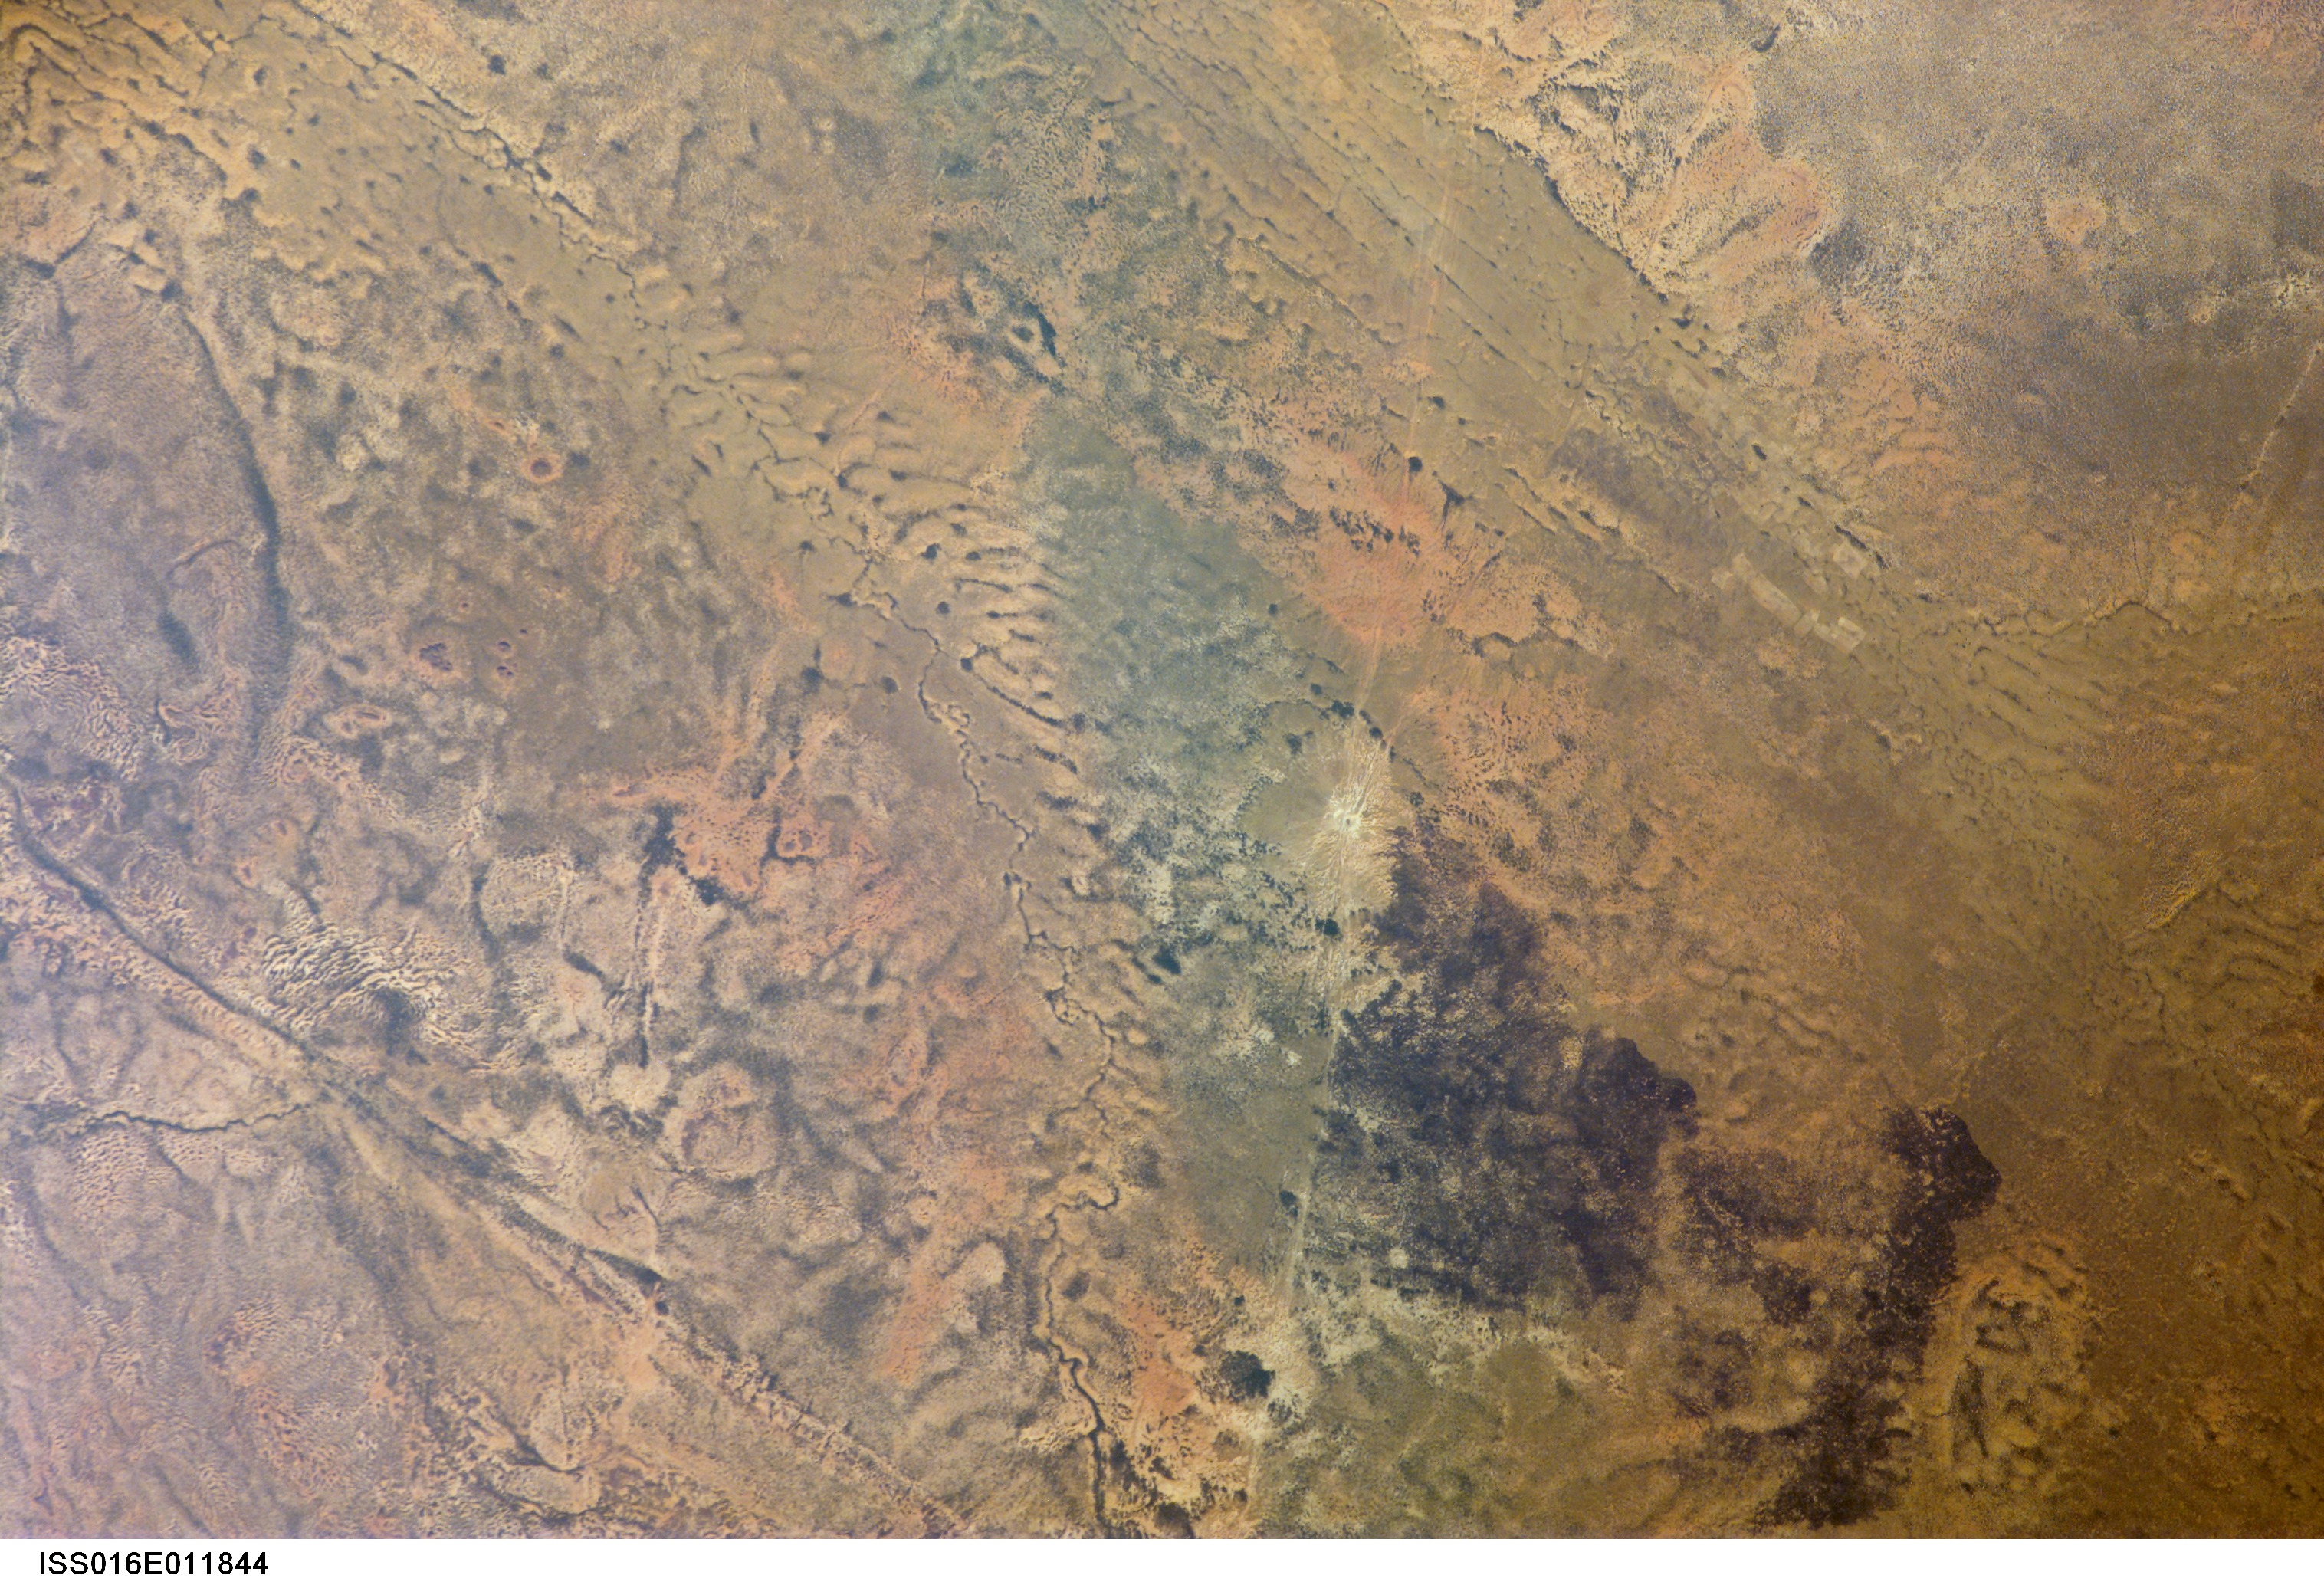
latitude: 15.1
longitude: -6.5
